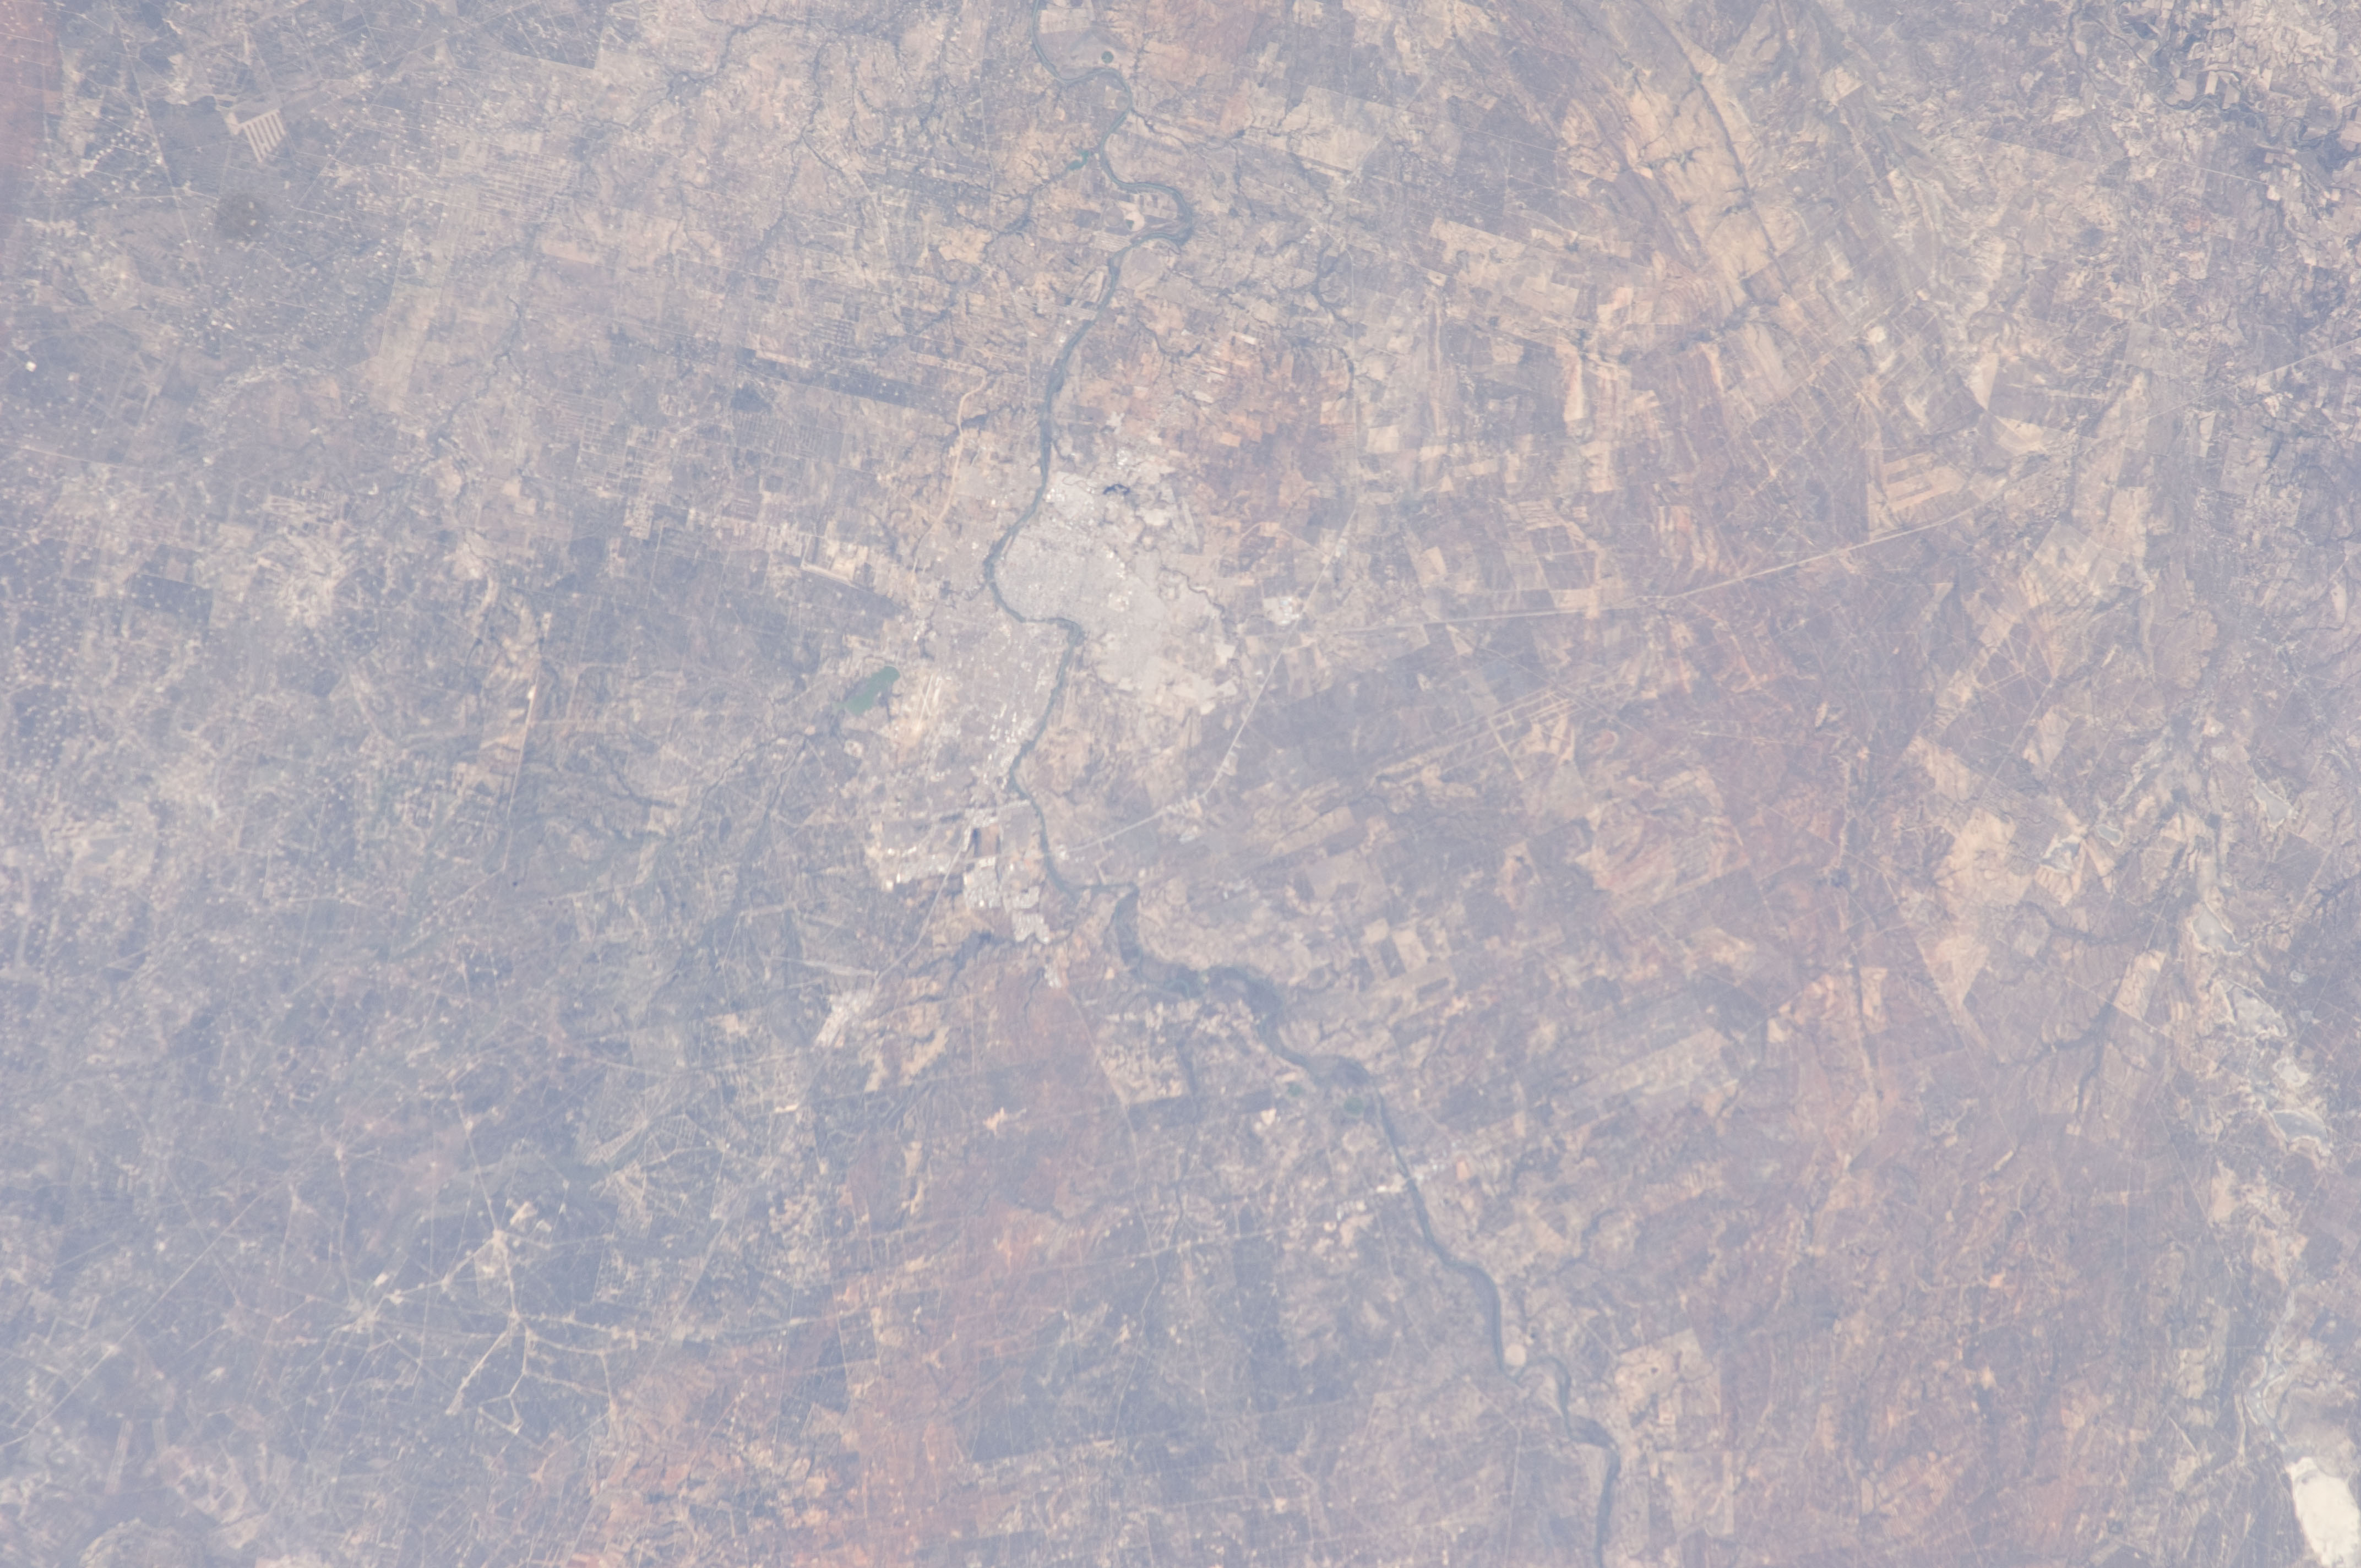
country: MEXICO
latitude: 27.6
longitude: -99.6
